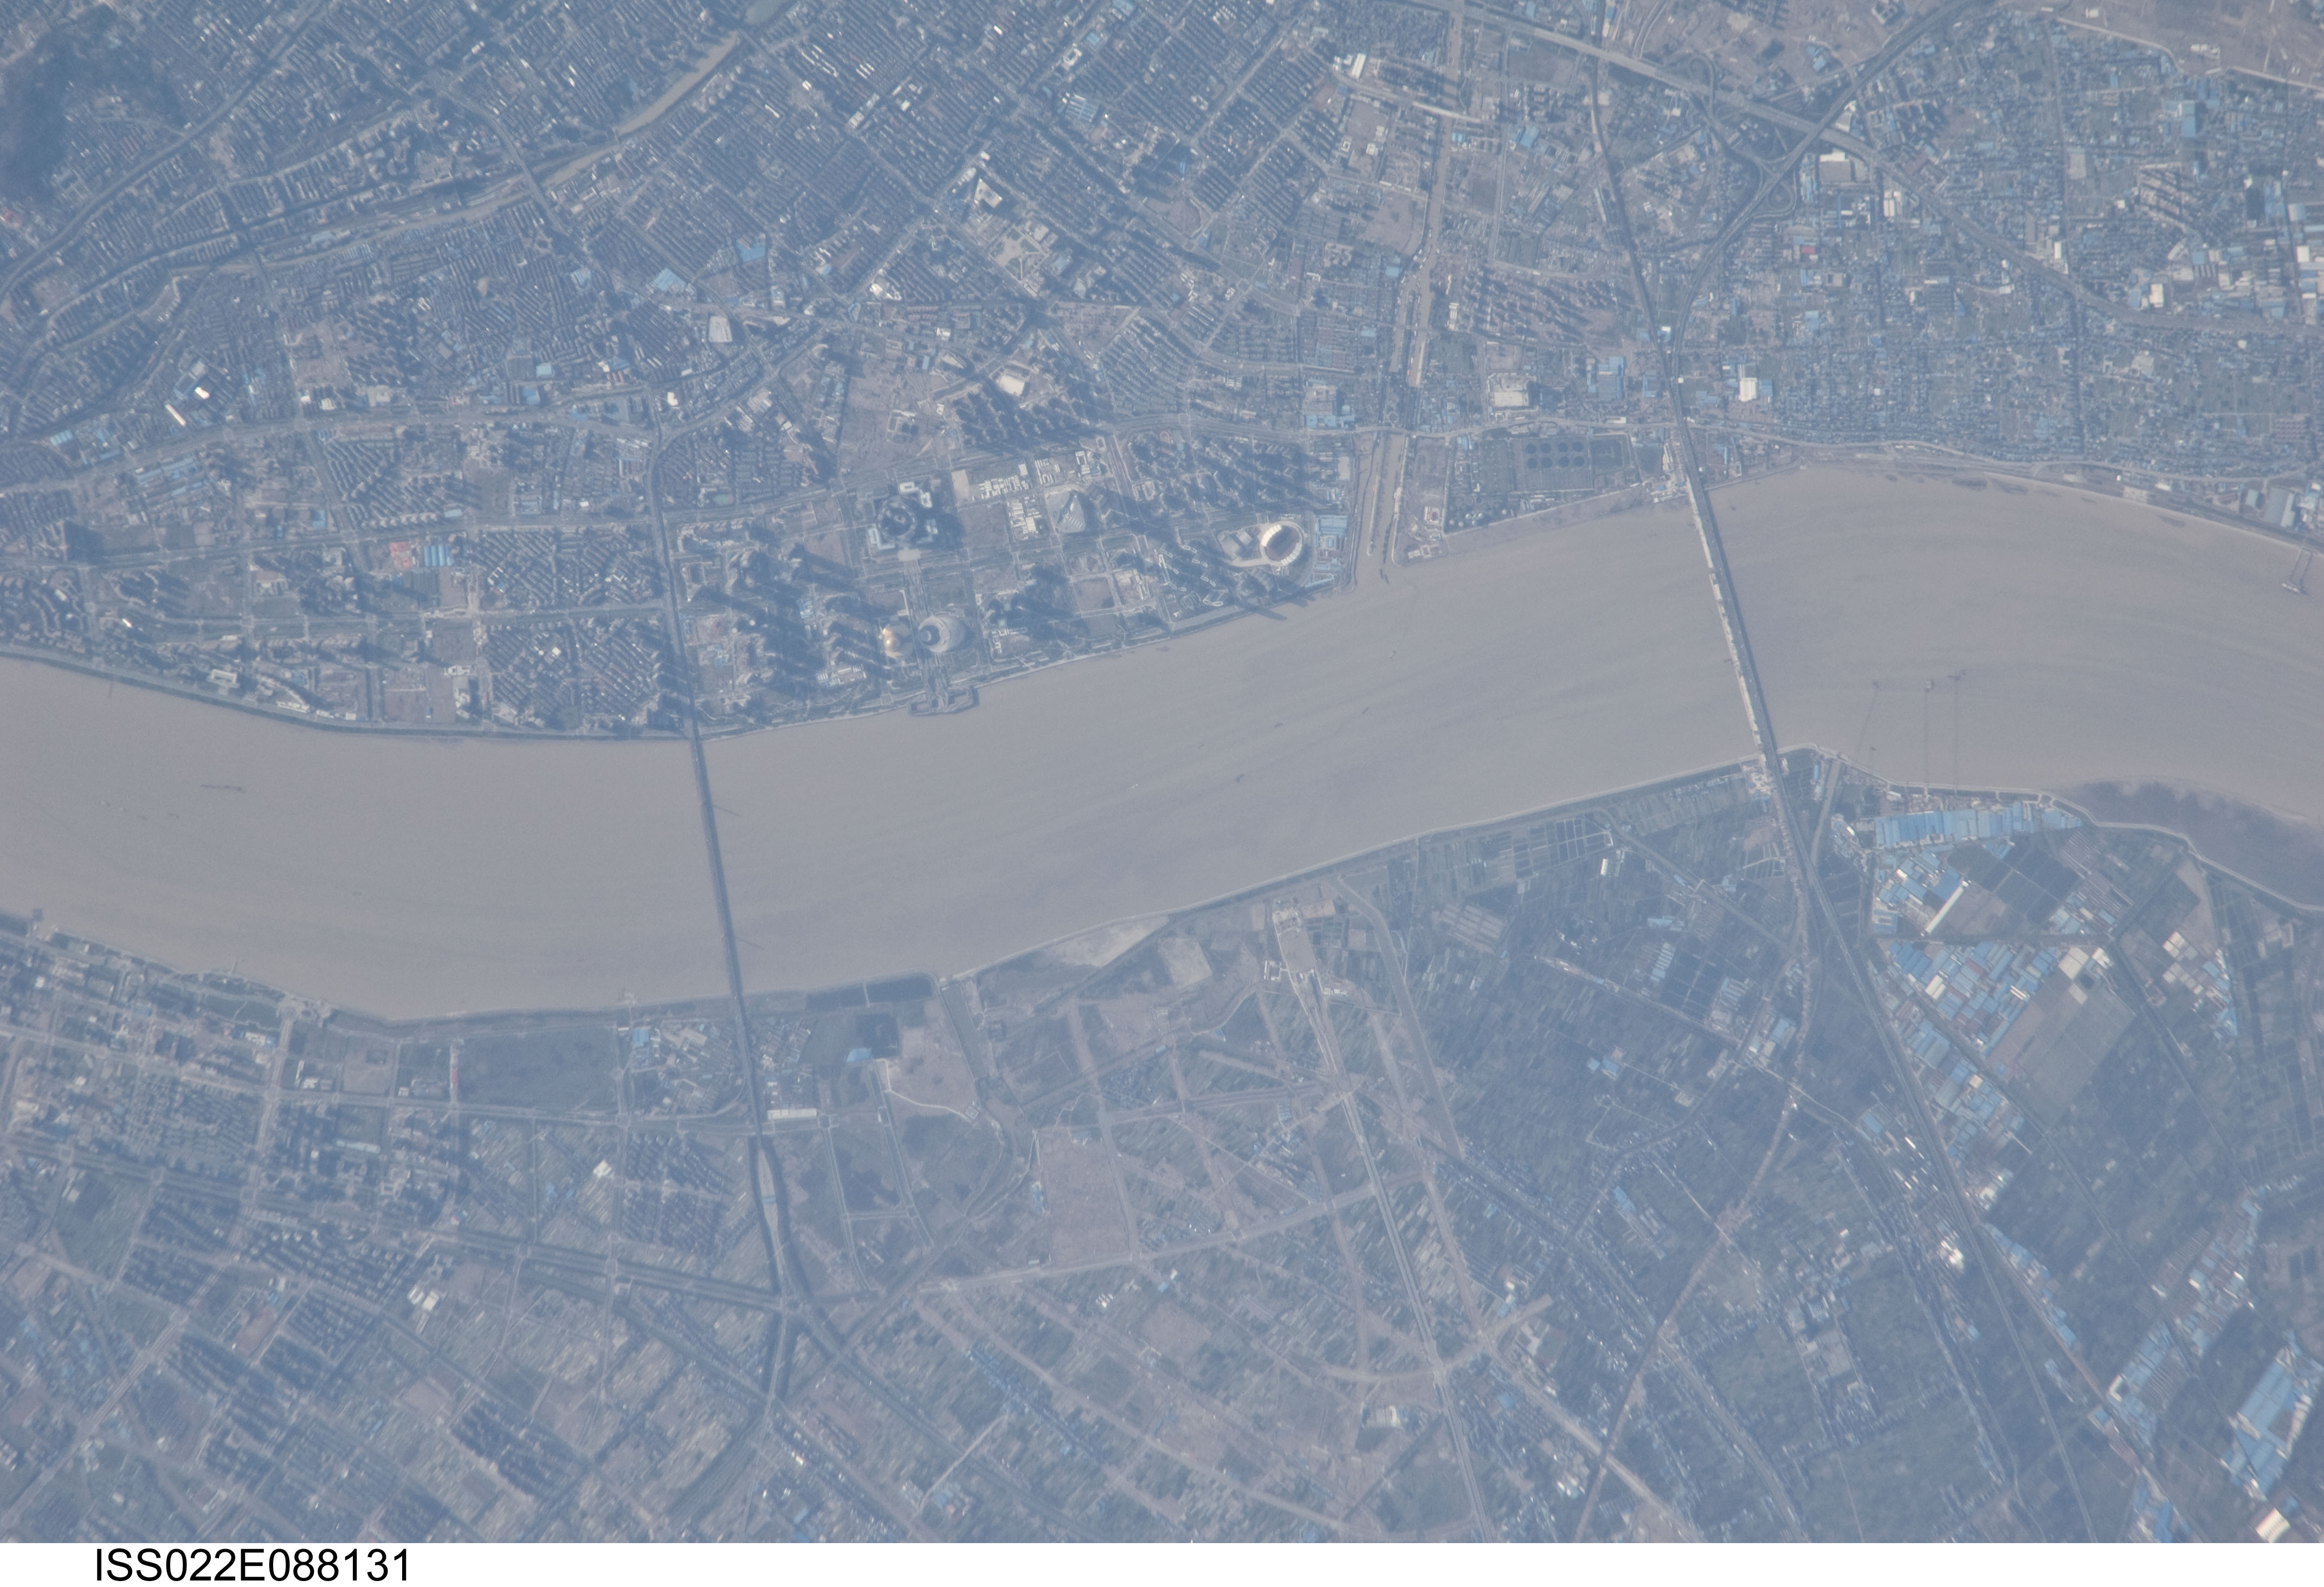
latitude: 30.3
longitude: 120.2
